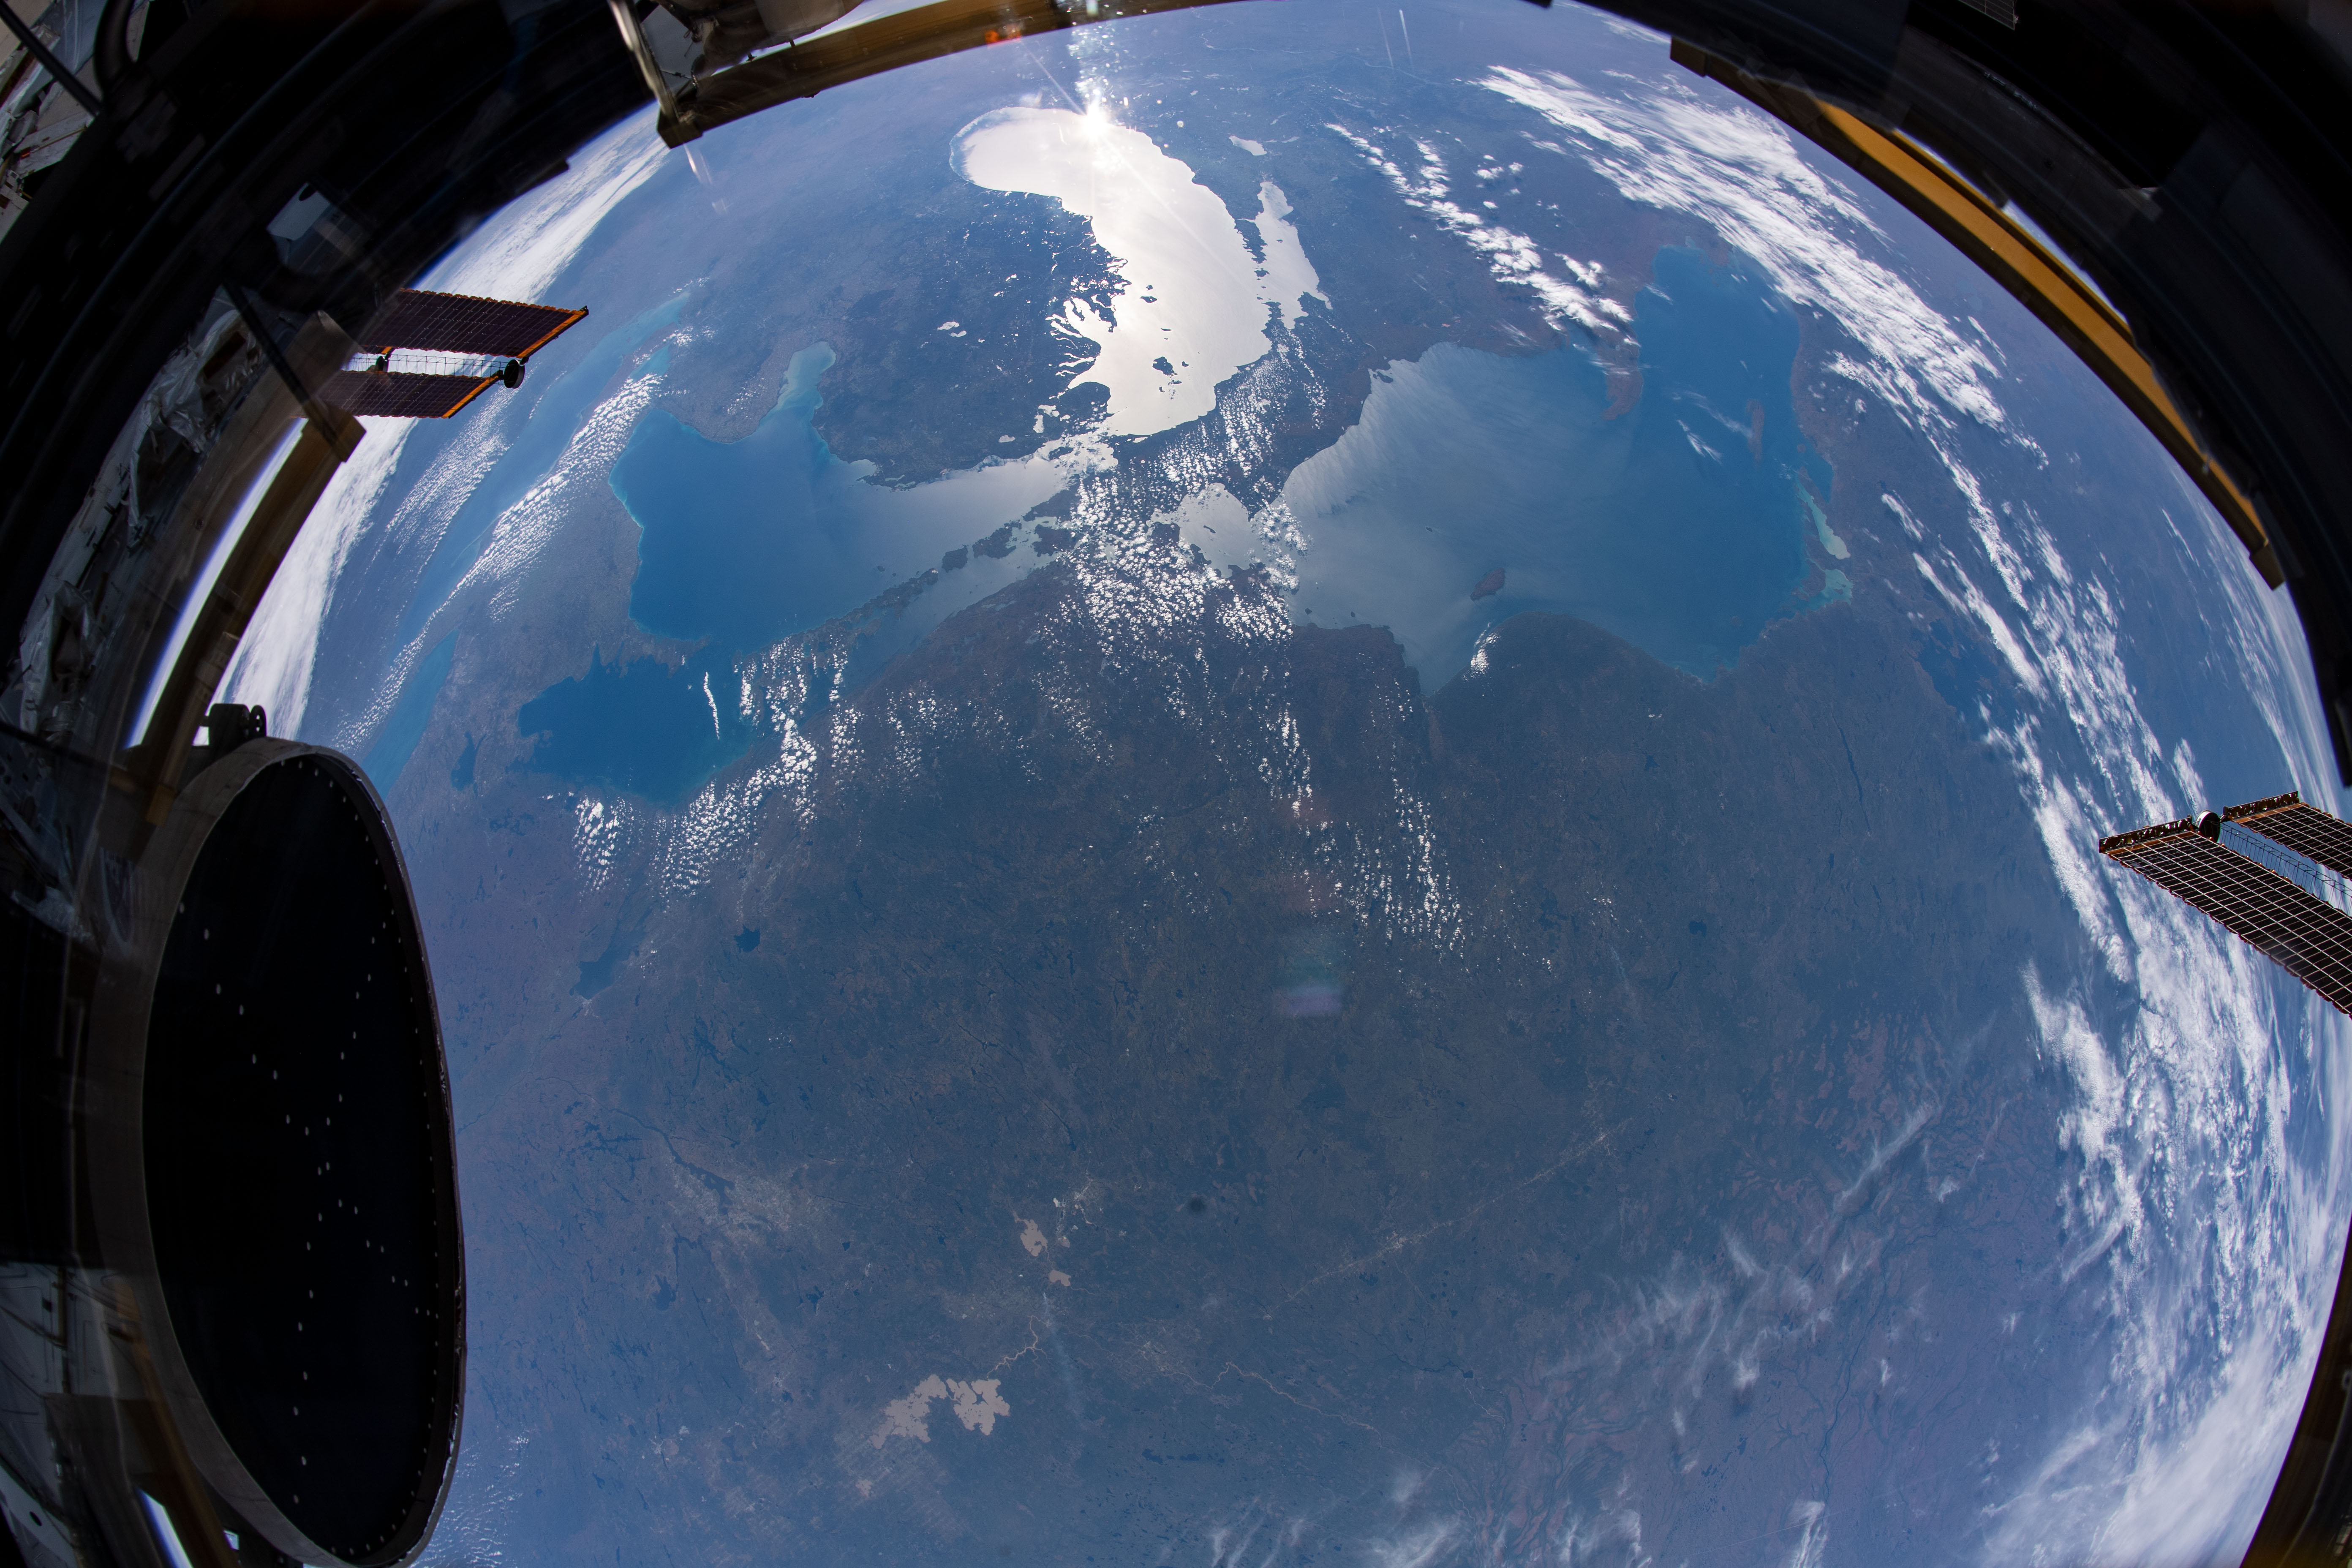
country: CANADA-O
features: CLOUDS, GREAT LAKES
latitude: 47.5
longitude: -83.5
